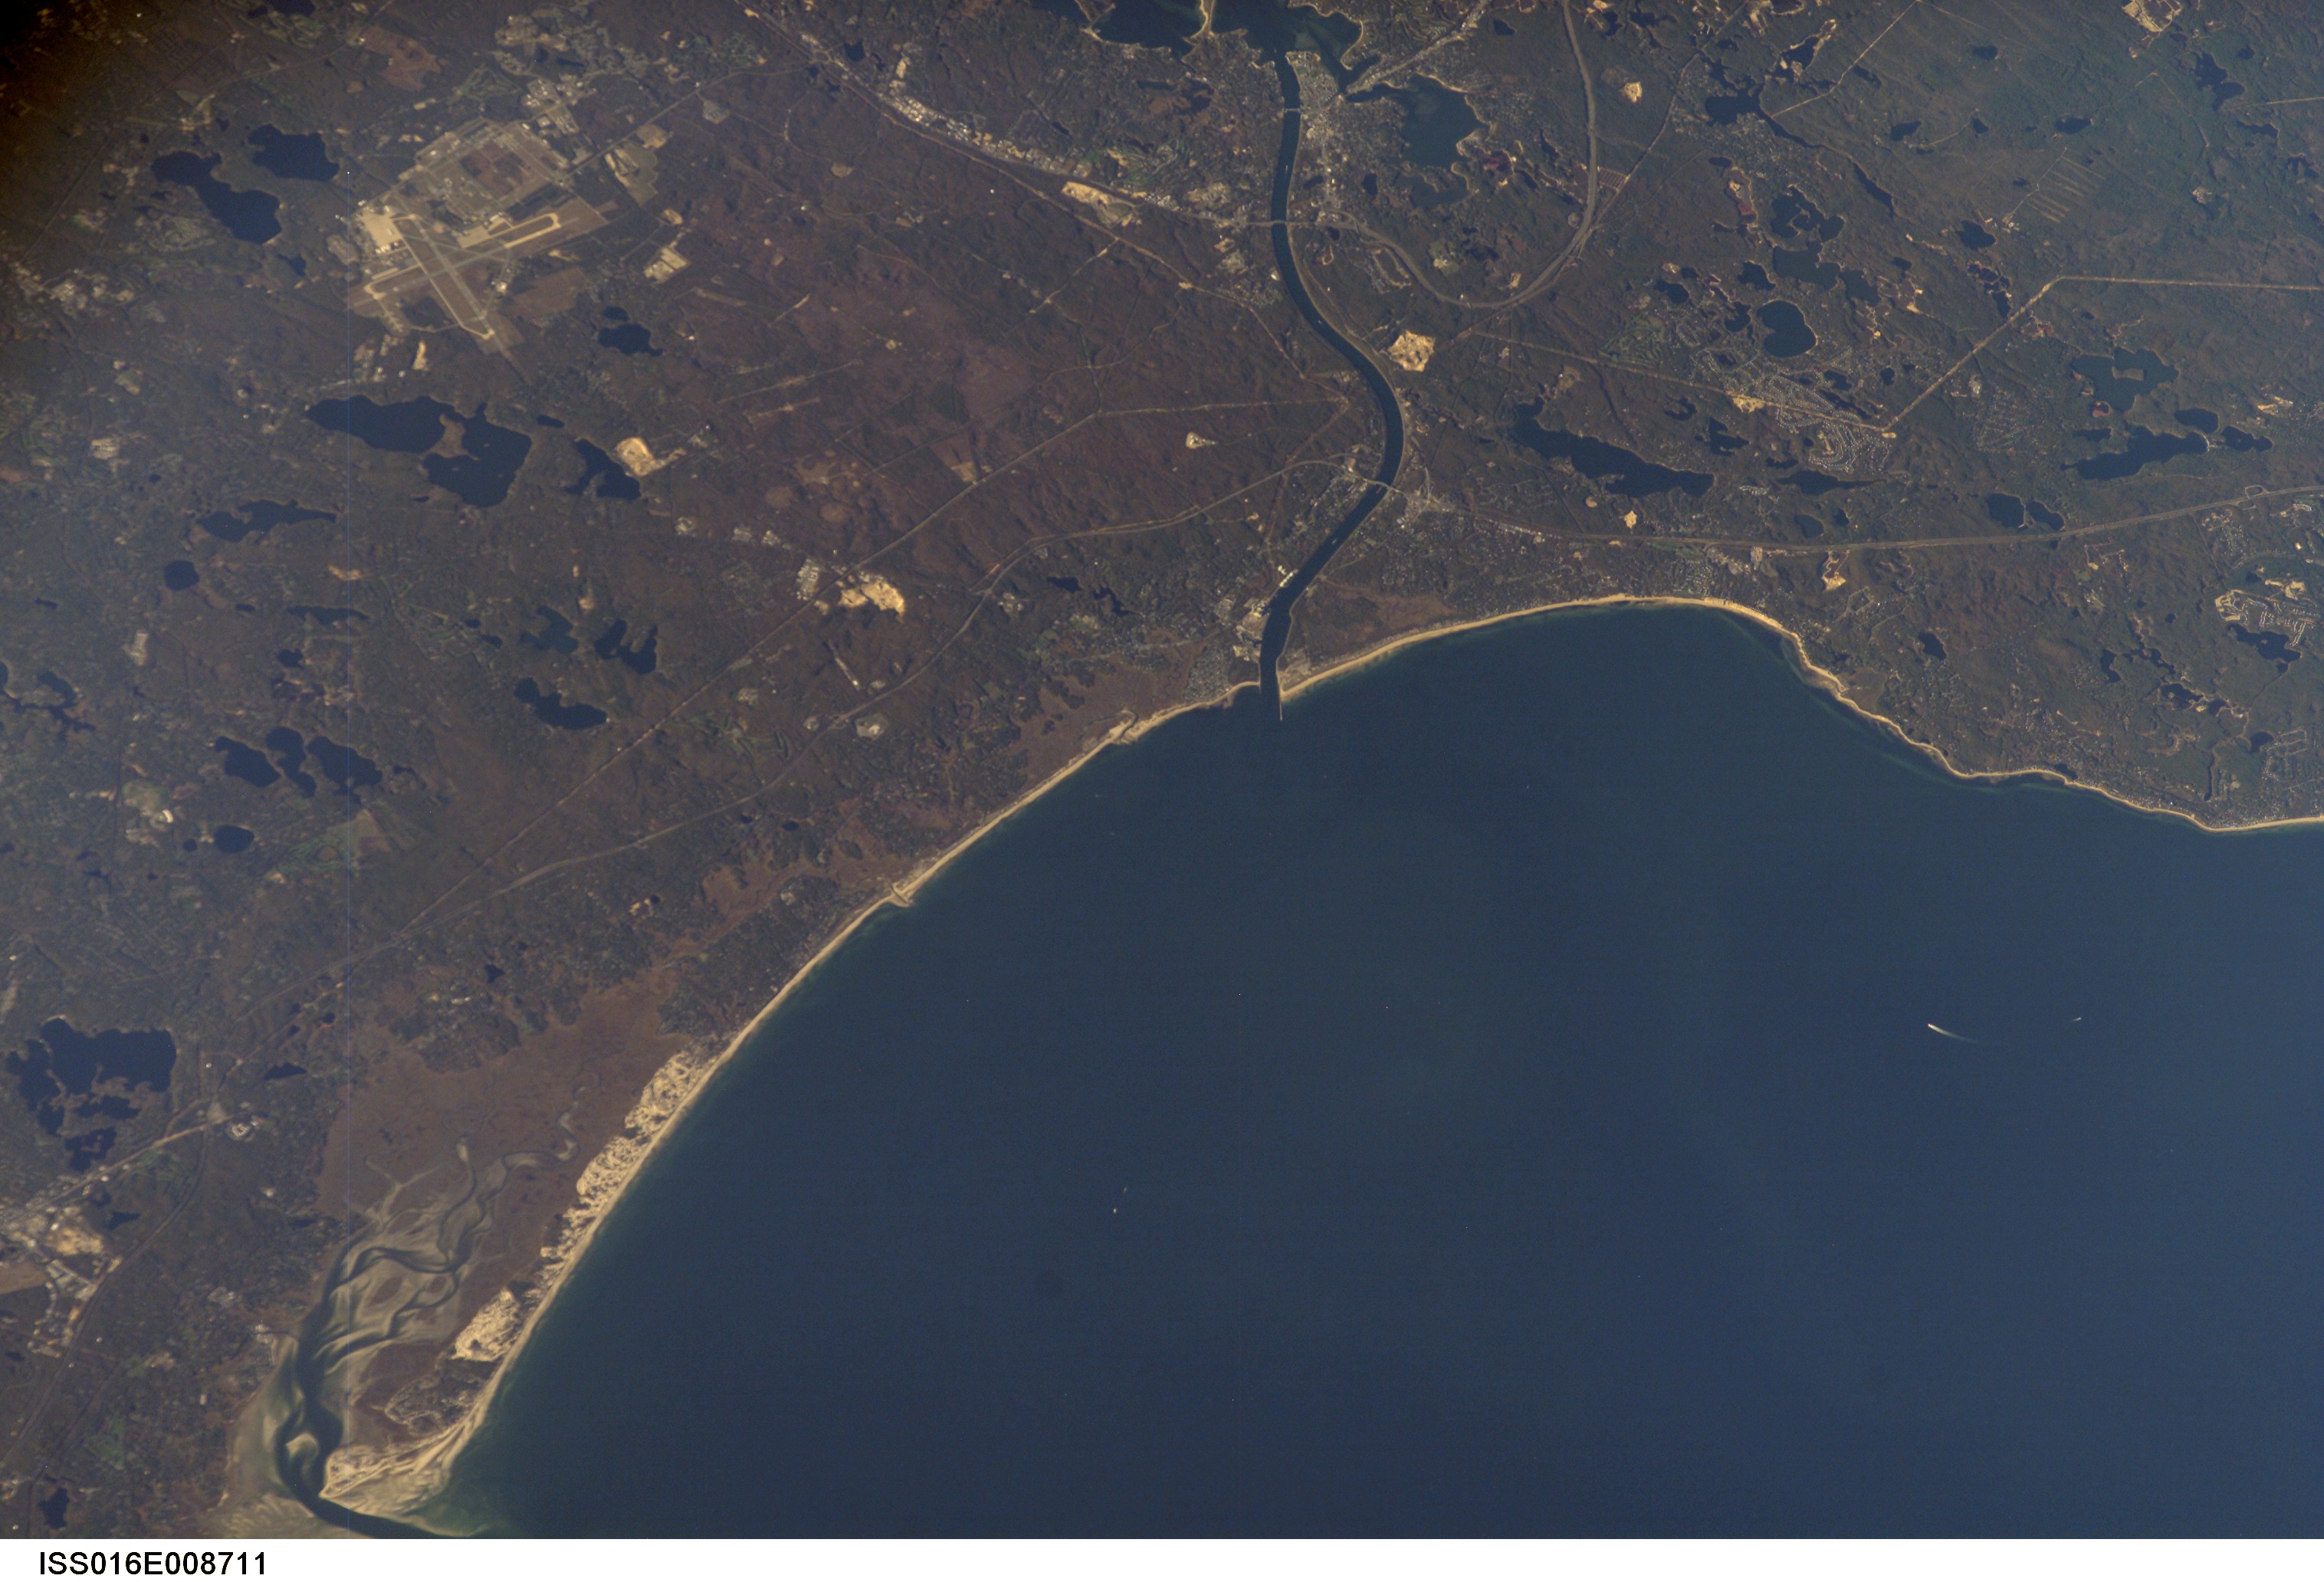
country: USA-MASSACHUSETTS
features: CAPE COD CANAL, BUZZARDS BAY
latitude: 41.7
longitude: -70.5
